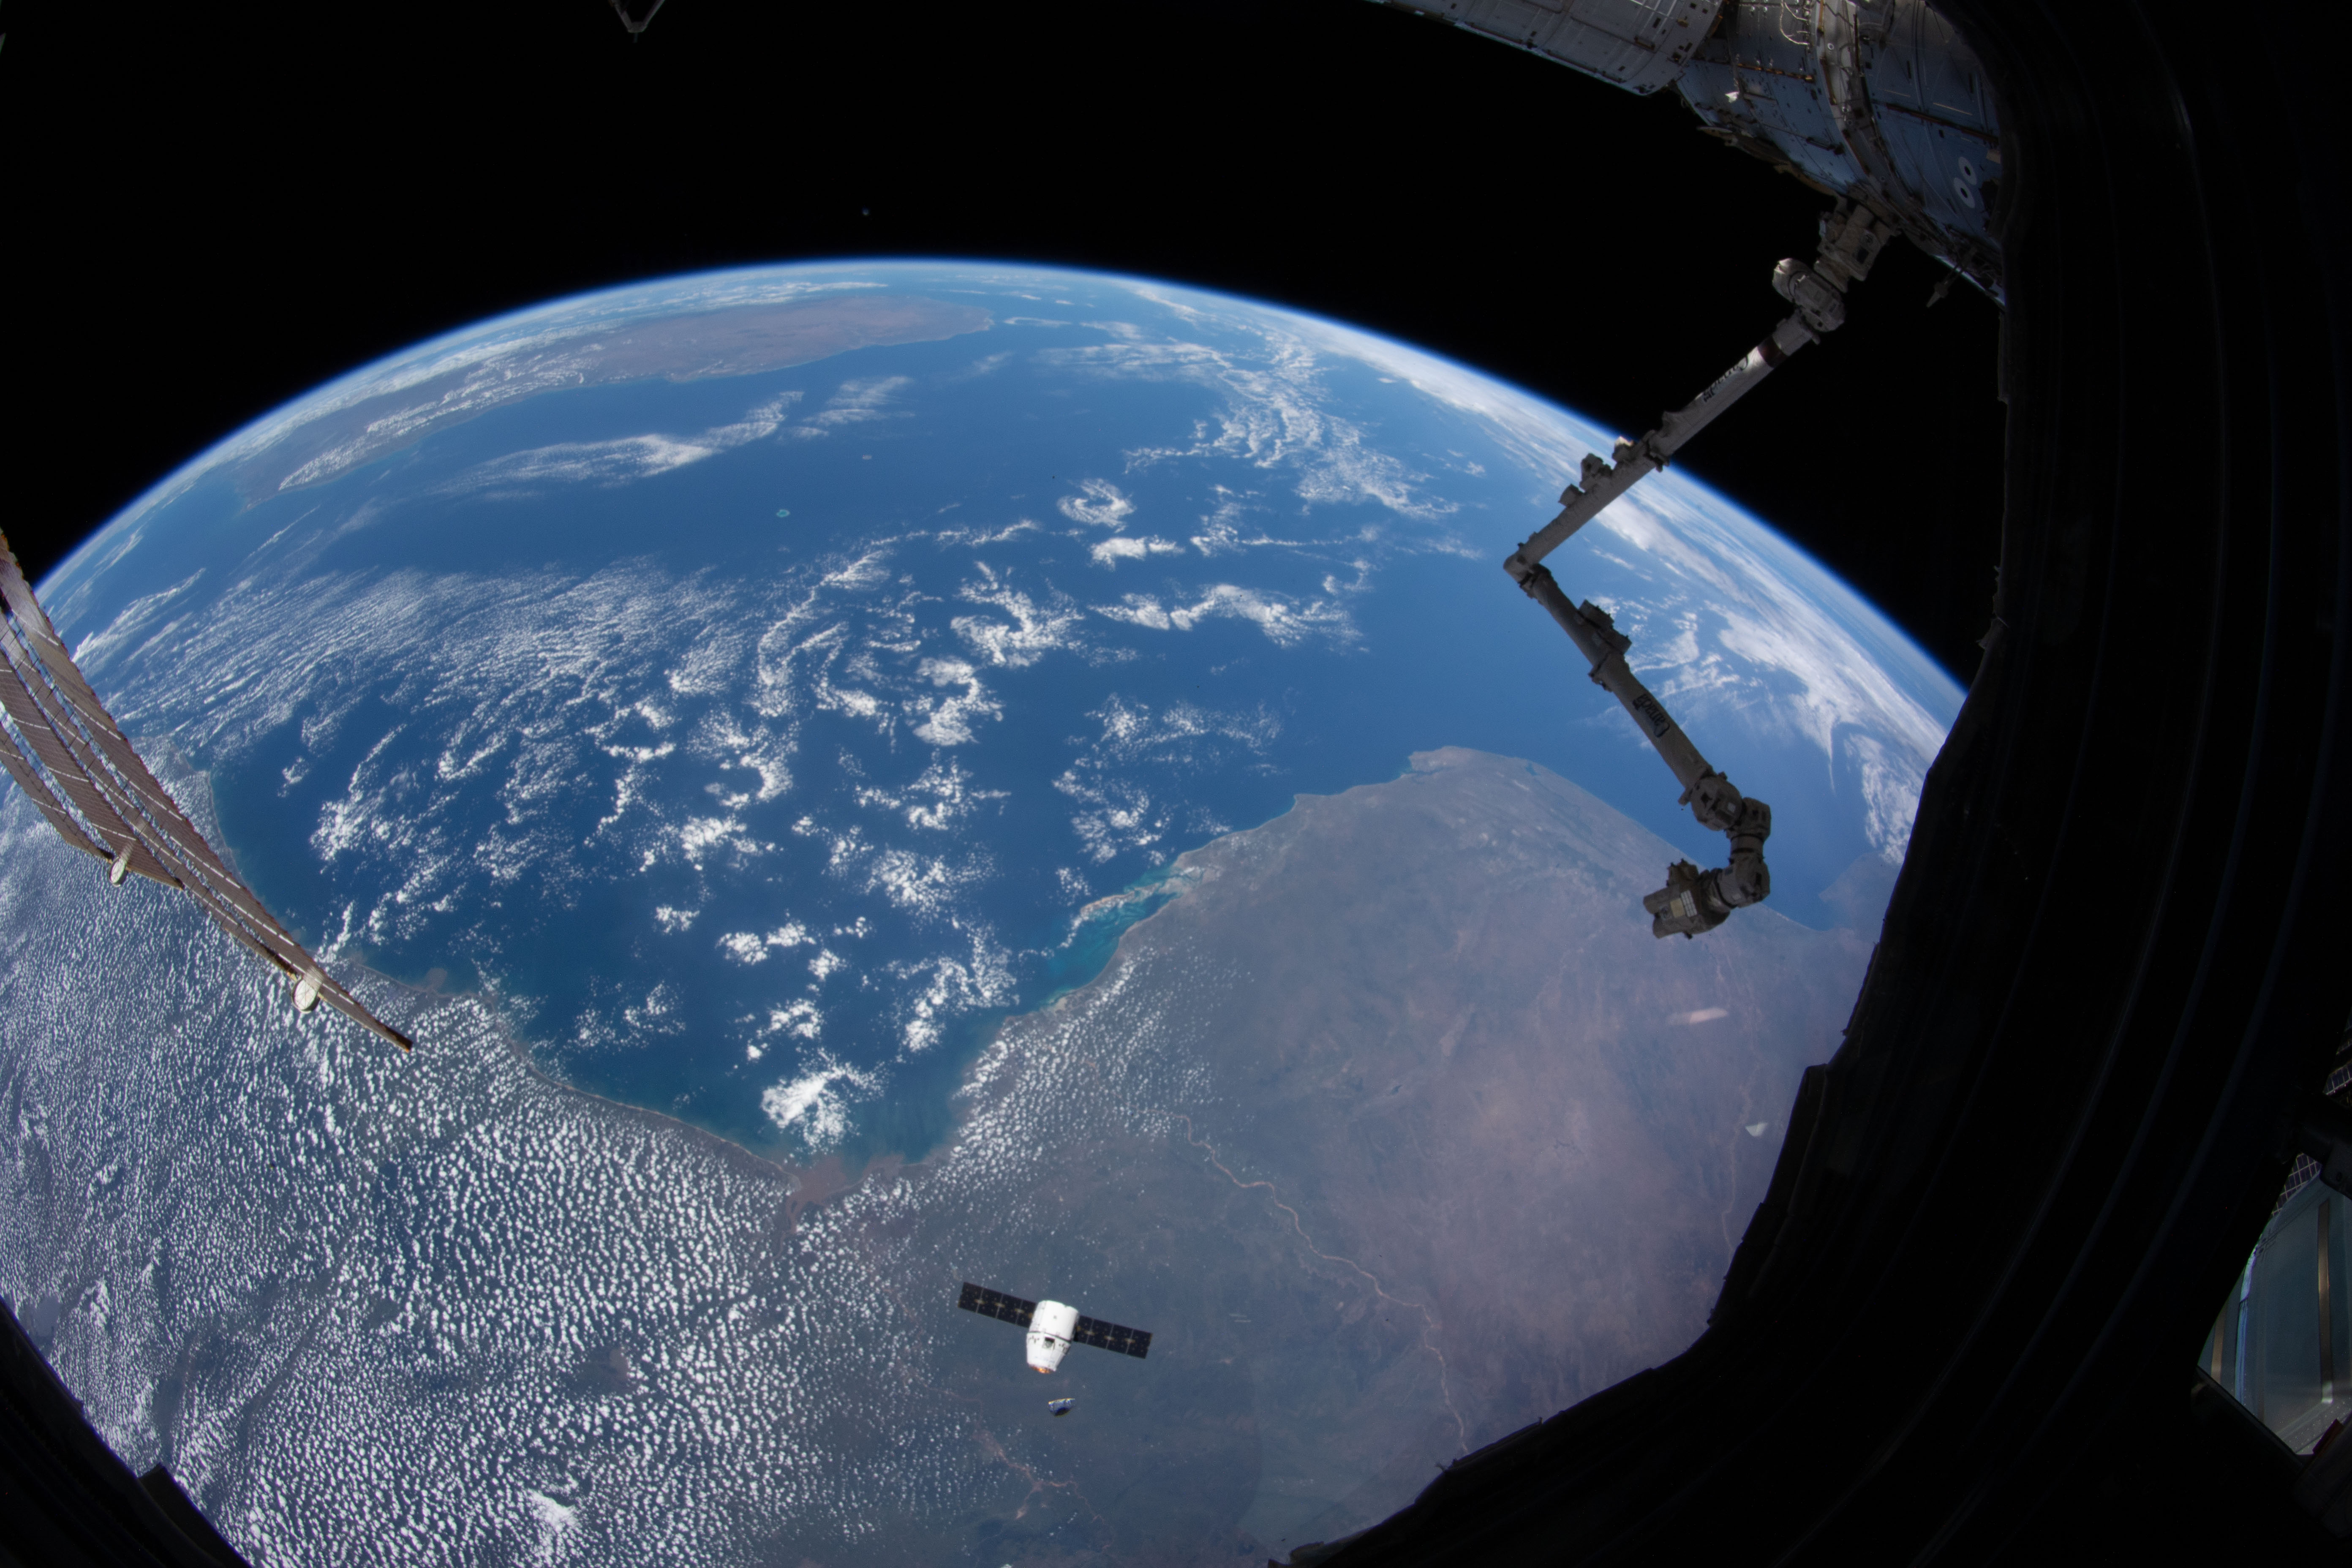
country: ZIMBABWE
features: LIMB, MOZAMBIQUE CHANNEL, BEIRA, SOFALA, BAIA DE SOFALA, INTERNATIONAL SPACE STATION
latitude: -22.0
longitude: 39.0
